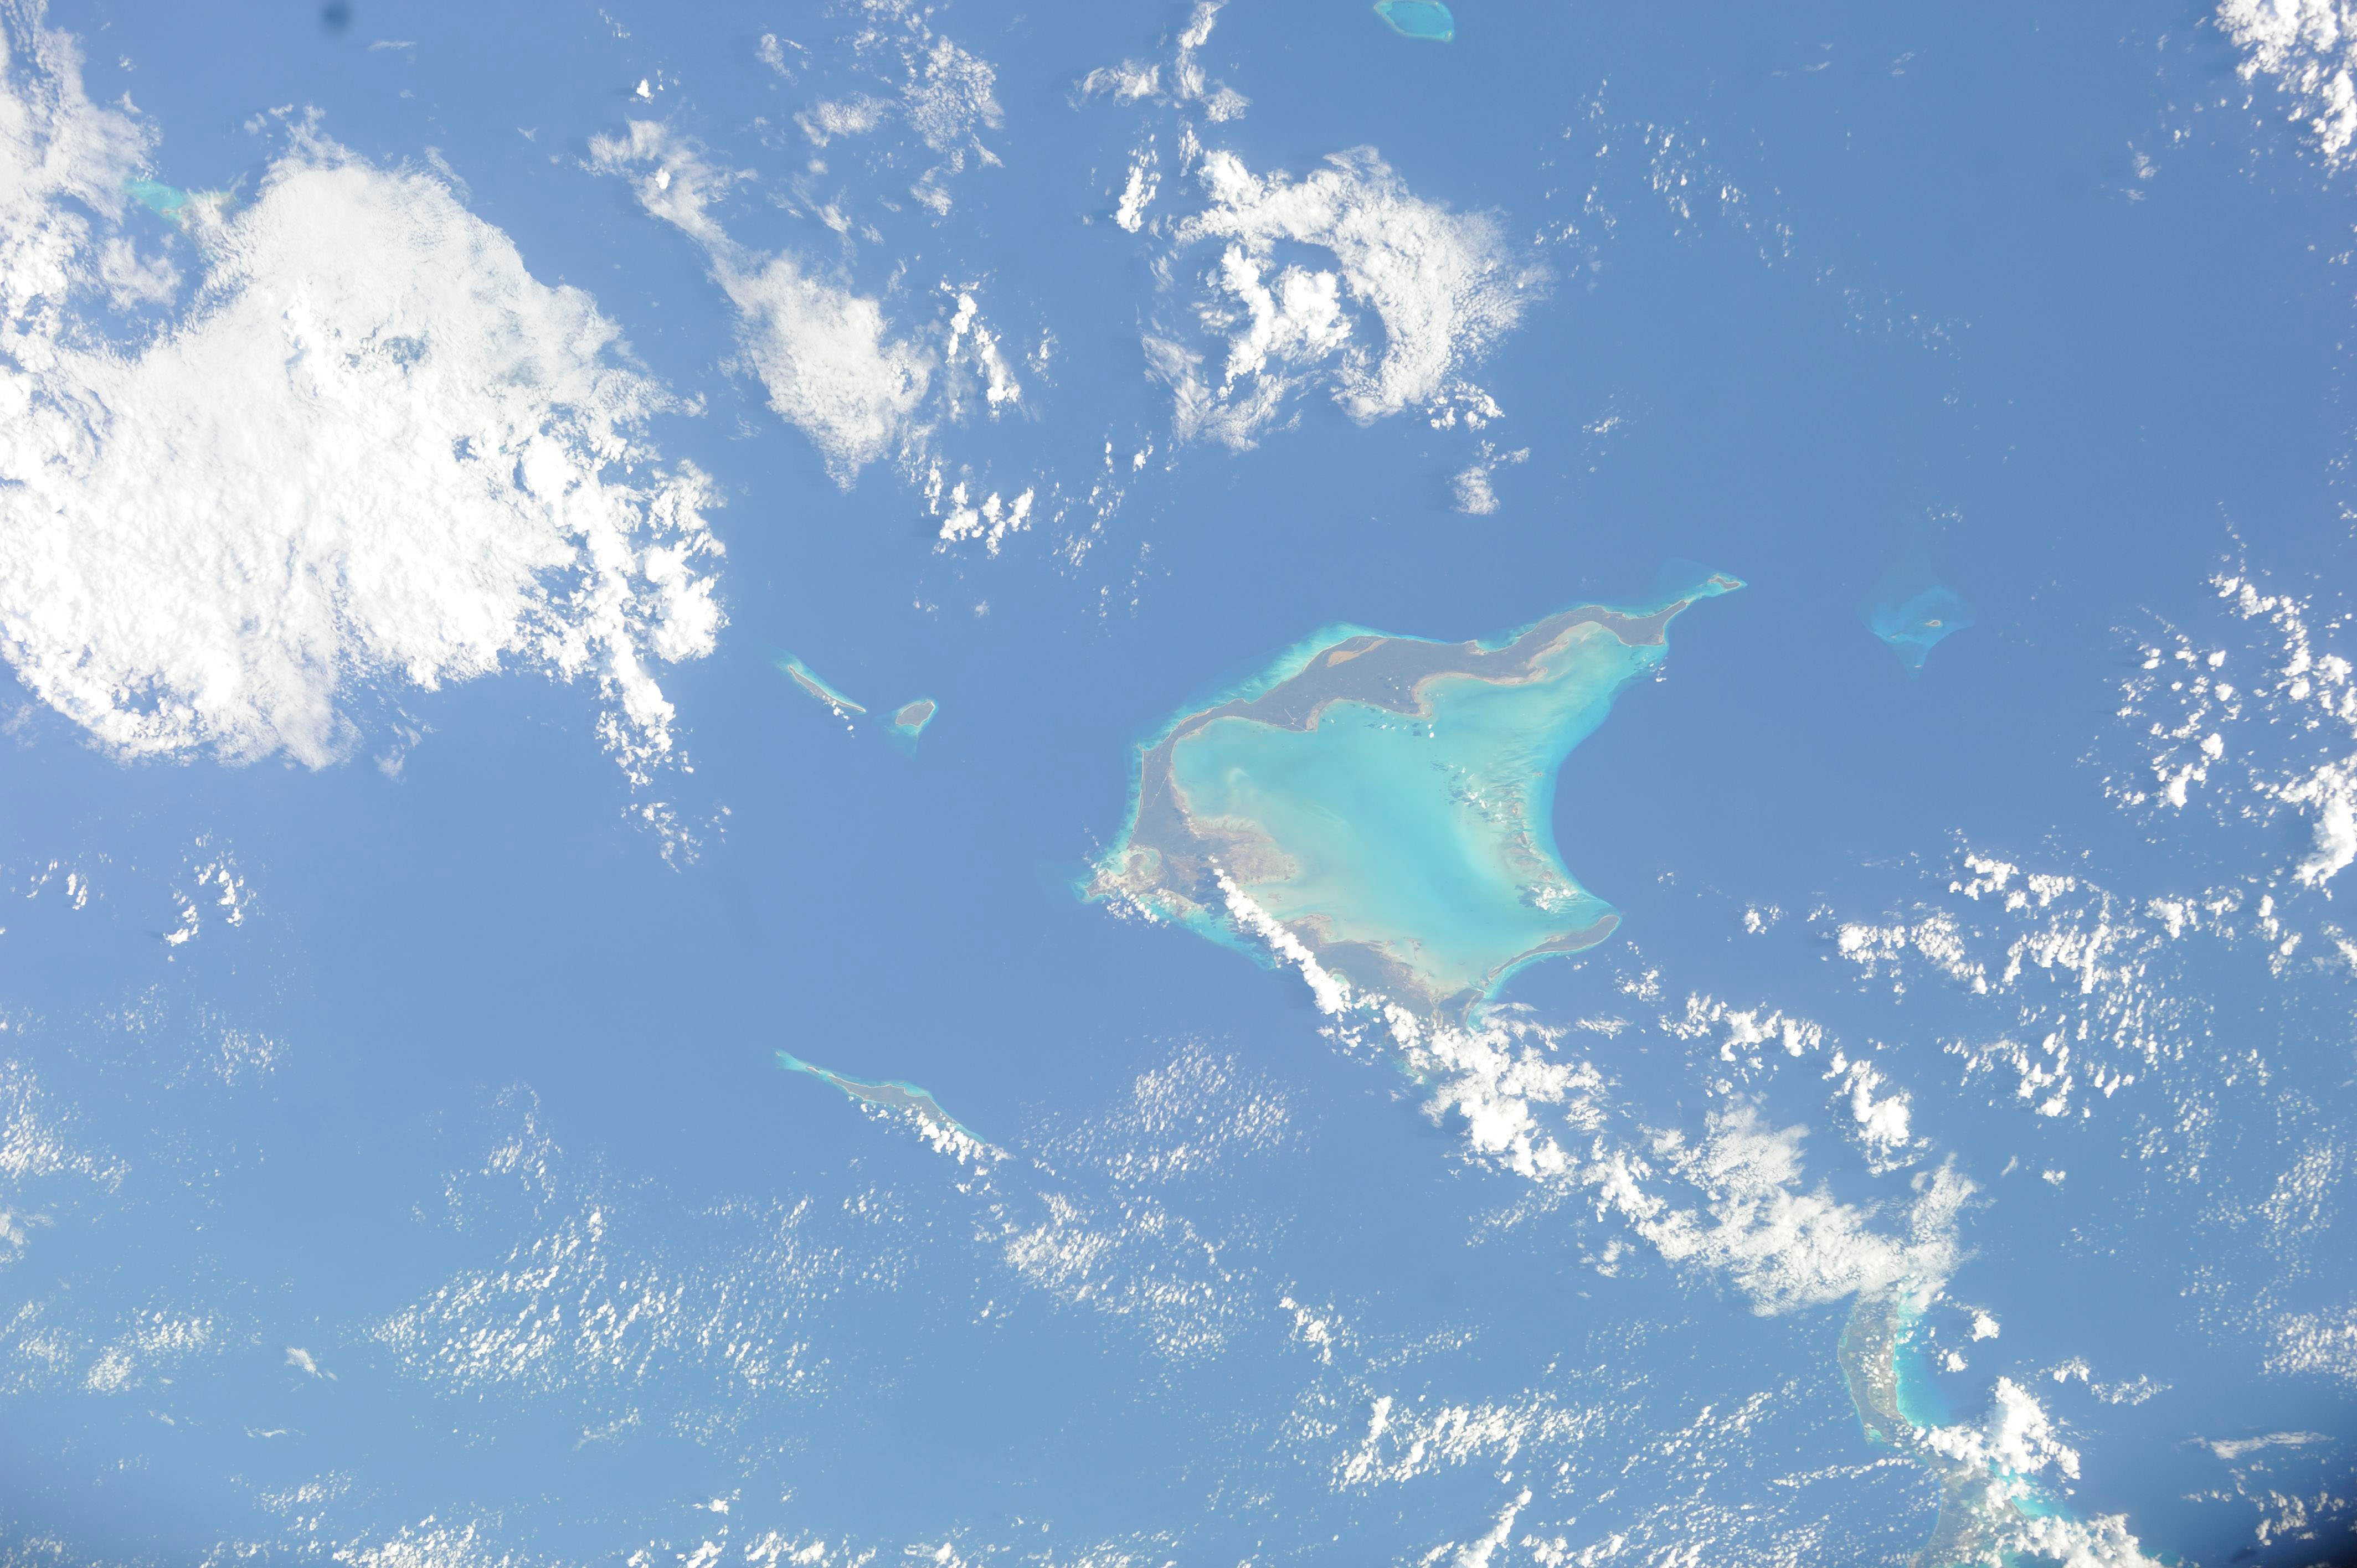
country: BAHAMAS
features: REEFS, CROOKED I., ACKLINS I., BIGHT OF ACKLINS
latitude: 22.5
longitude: -74.0
